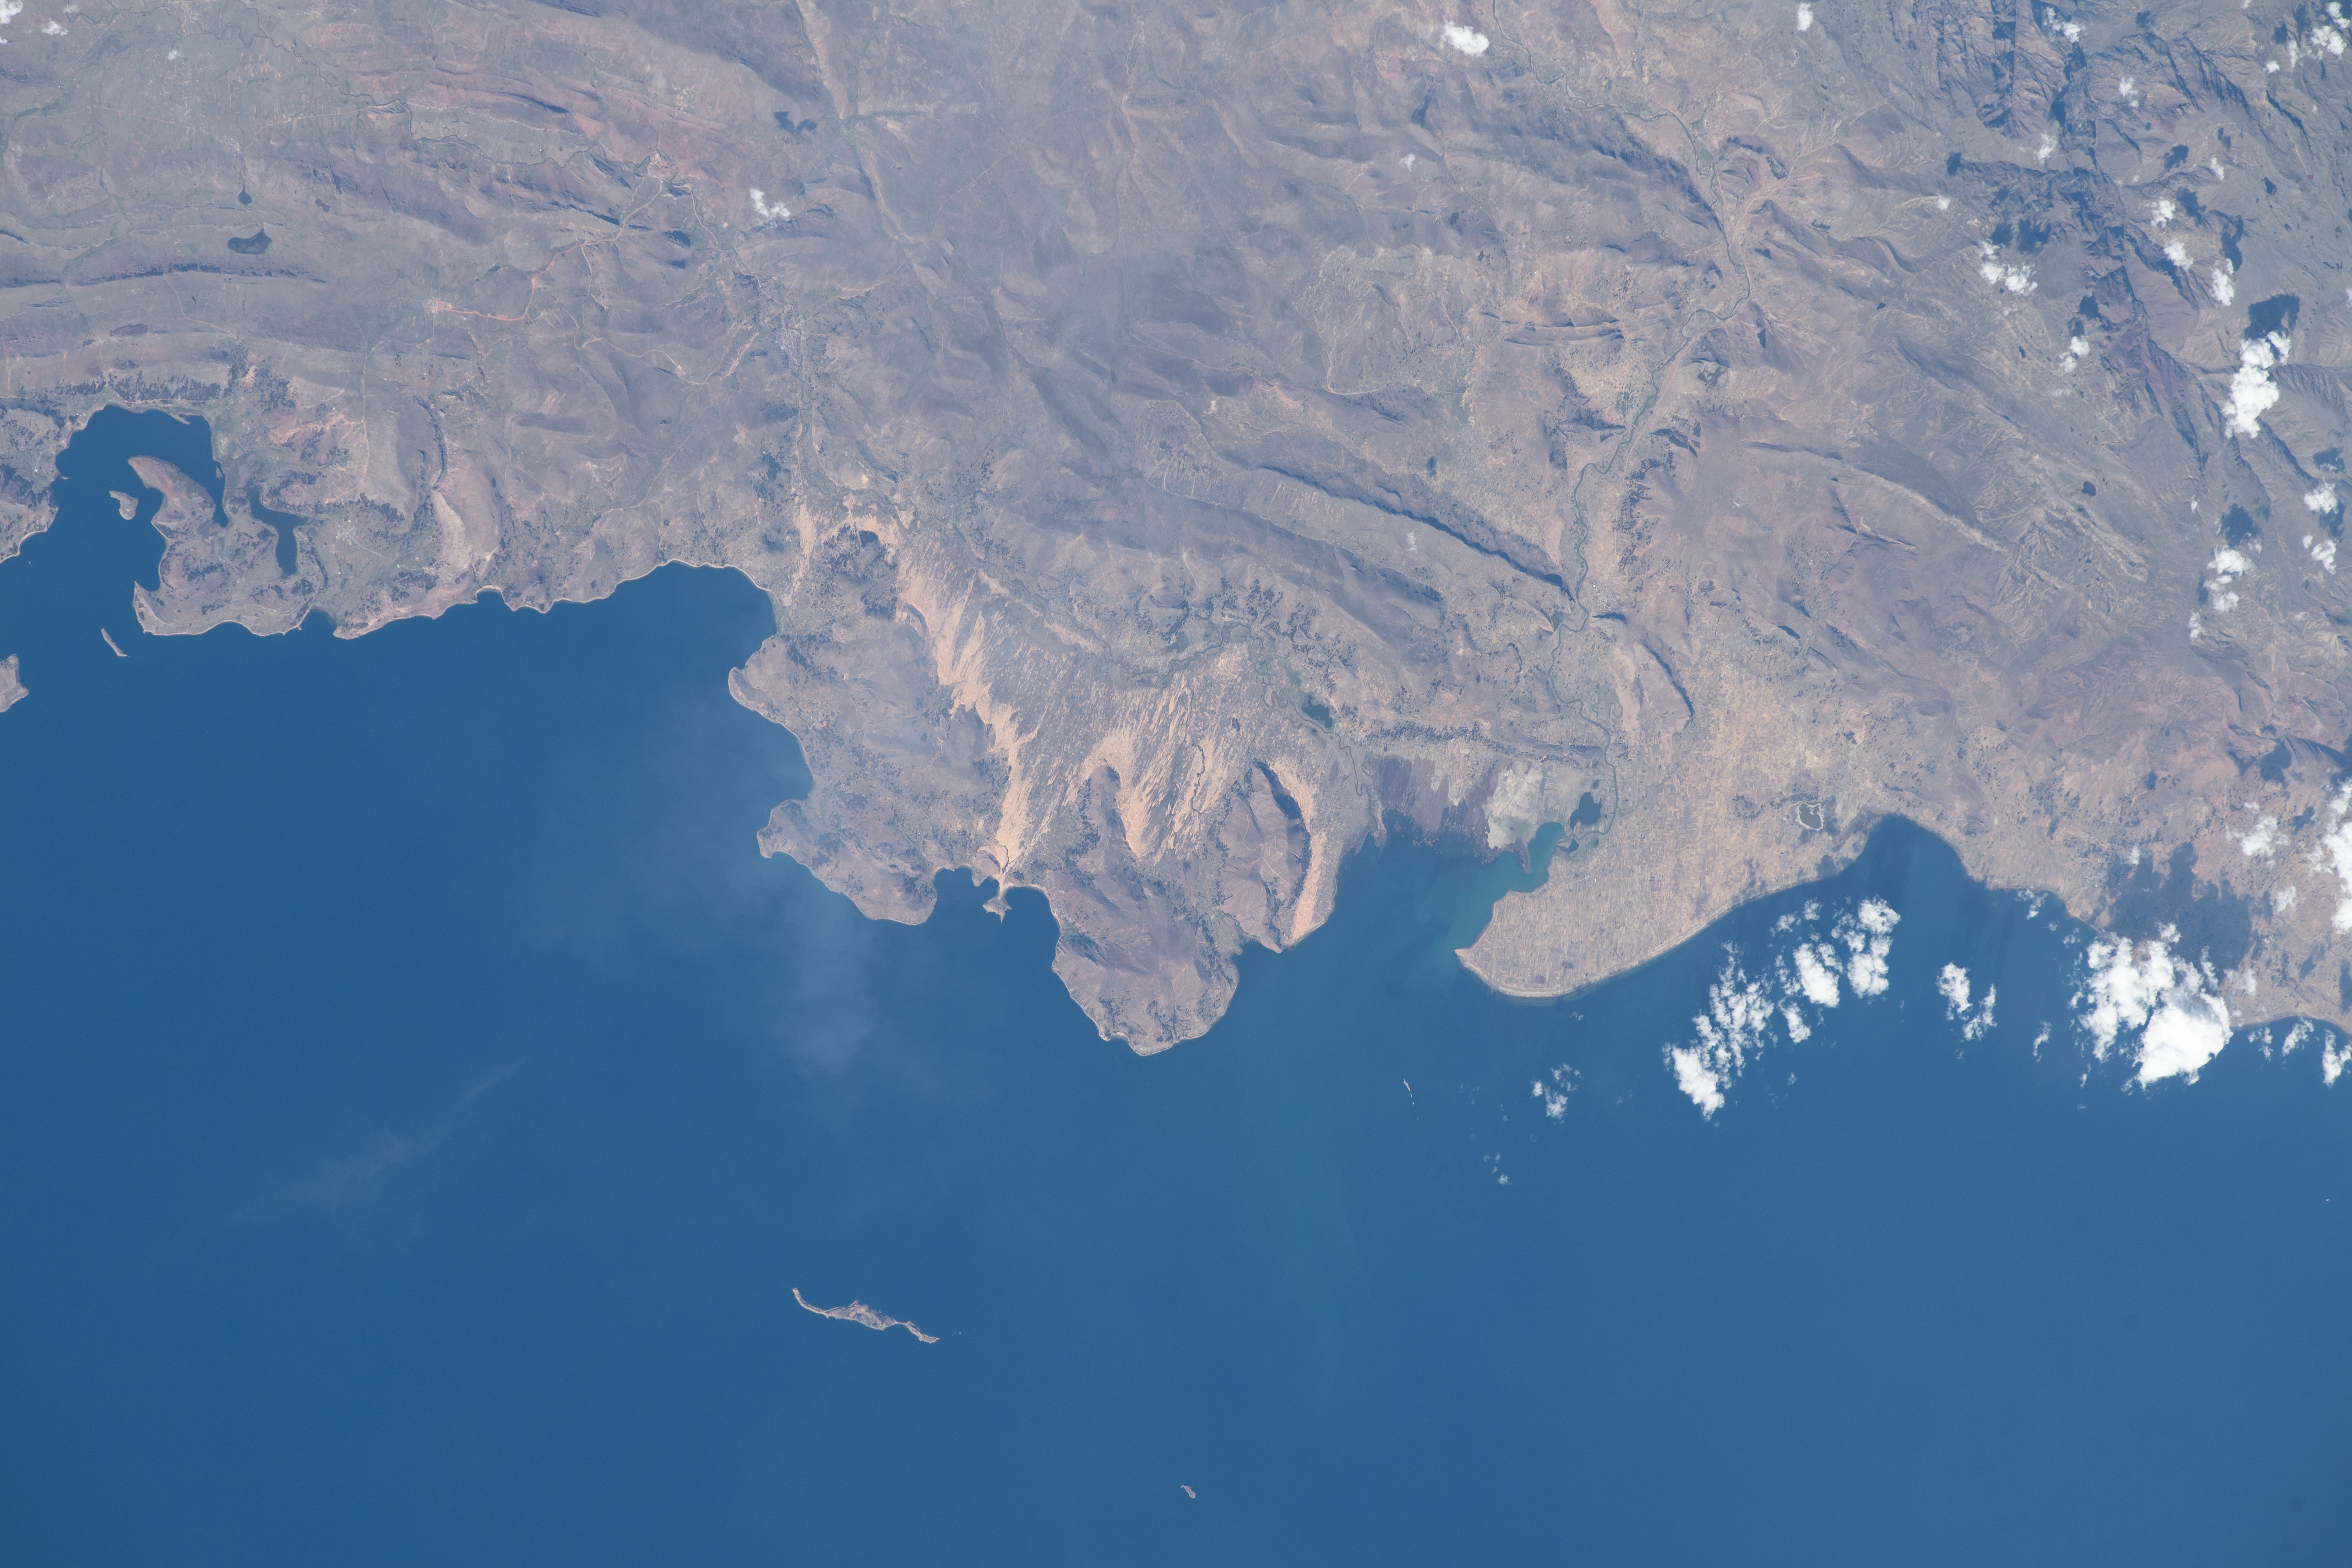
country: BOLIVIA
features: LAKE TITICACA, ESCOMA
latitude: -15.6
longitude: -69.2
